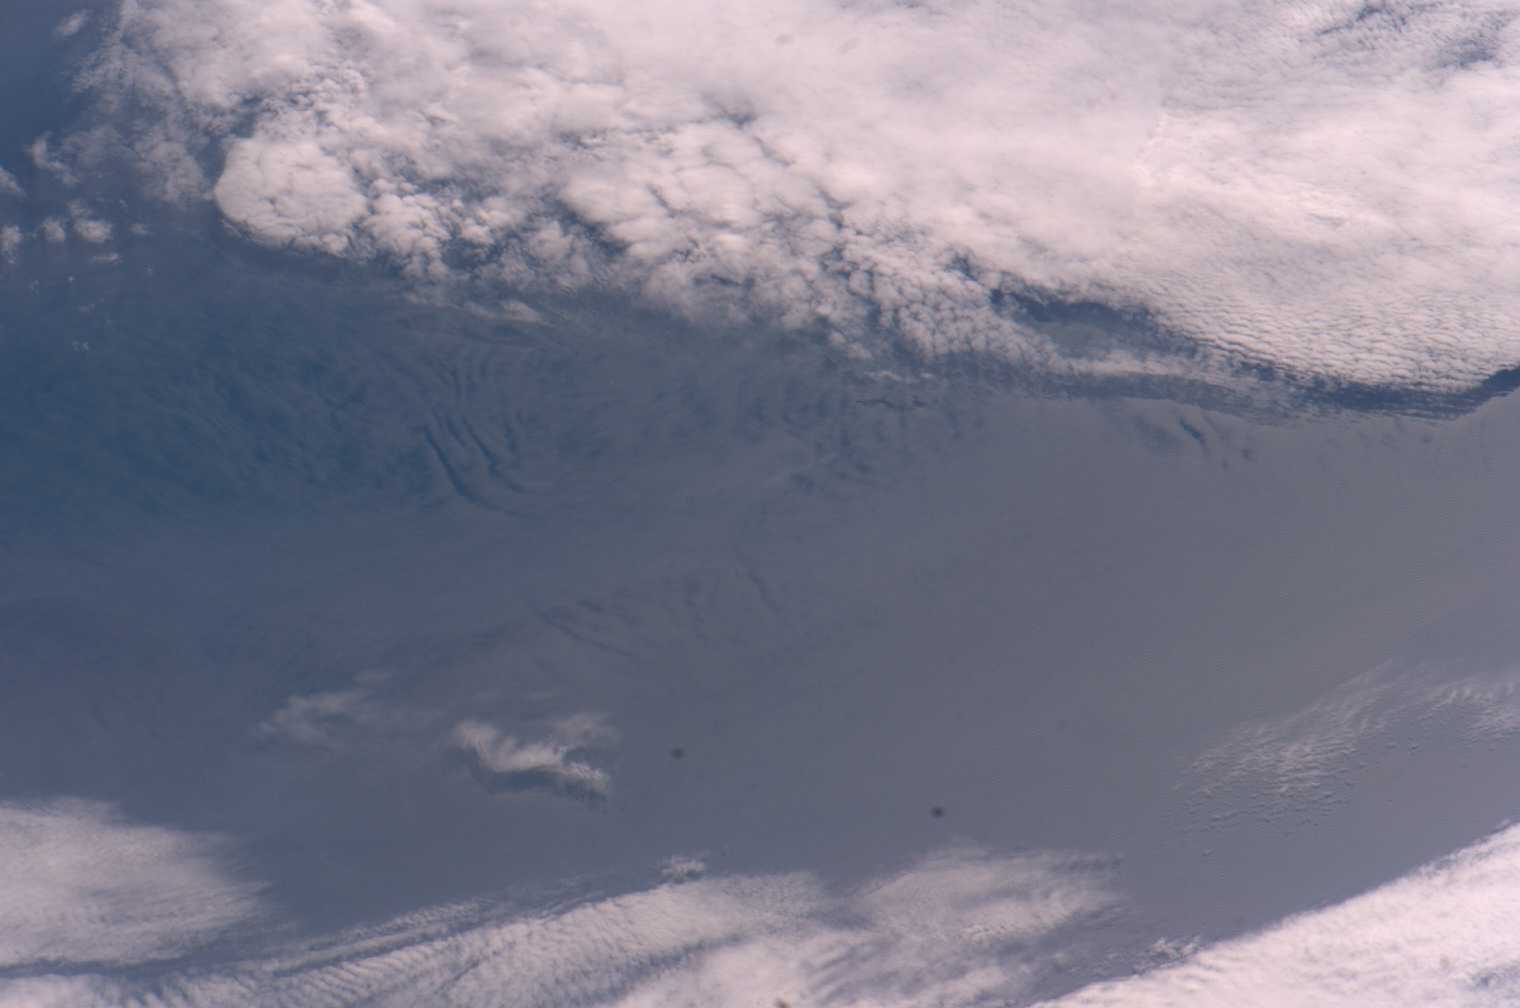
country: ATLANTIC OCEAN
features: SEA SURFACE, WAVES, SEA FLOOR
